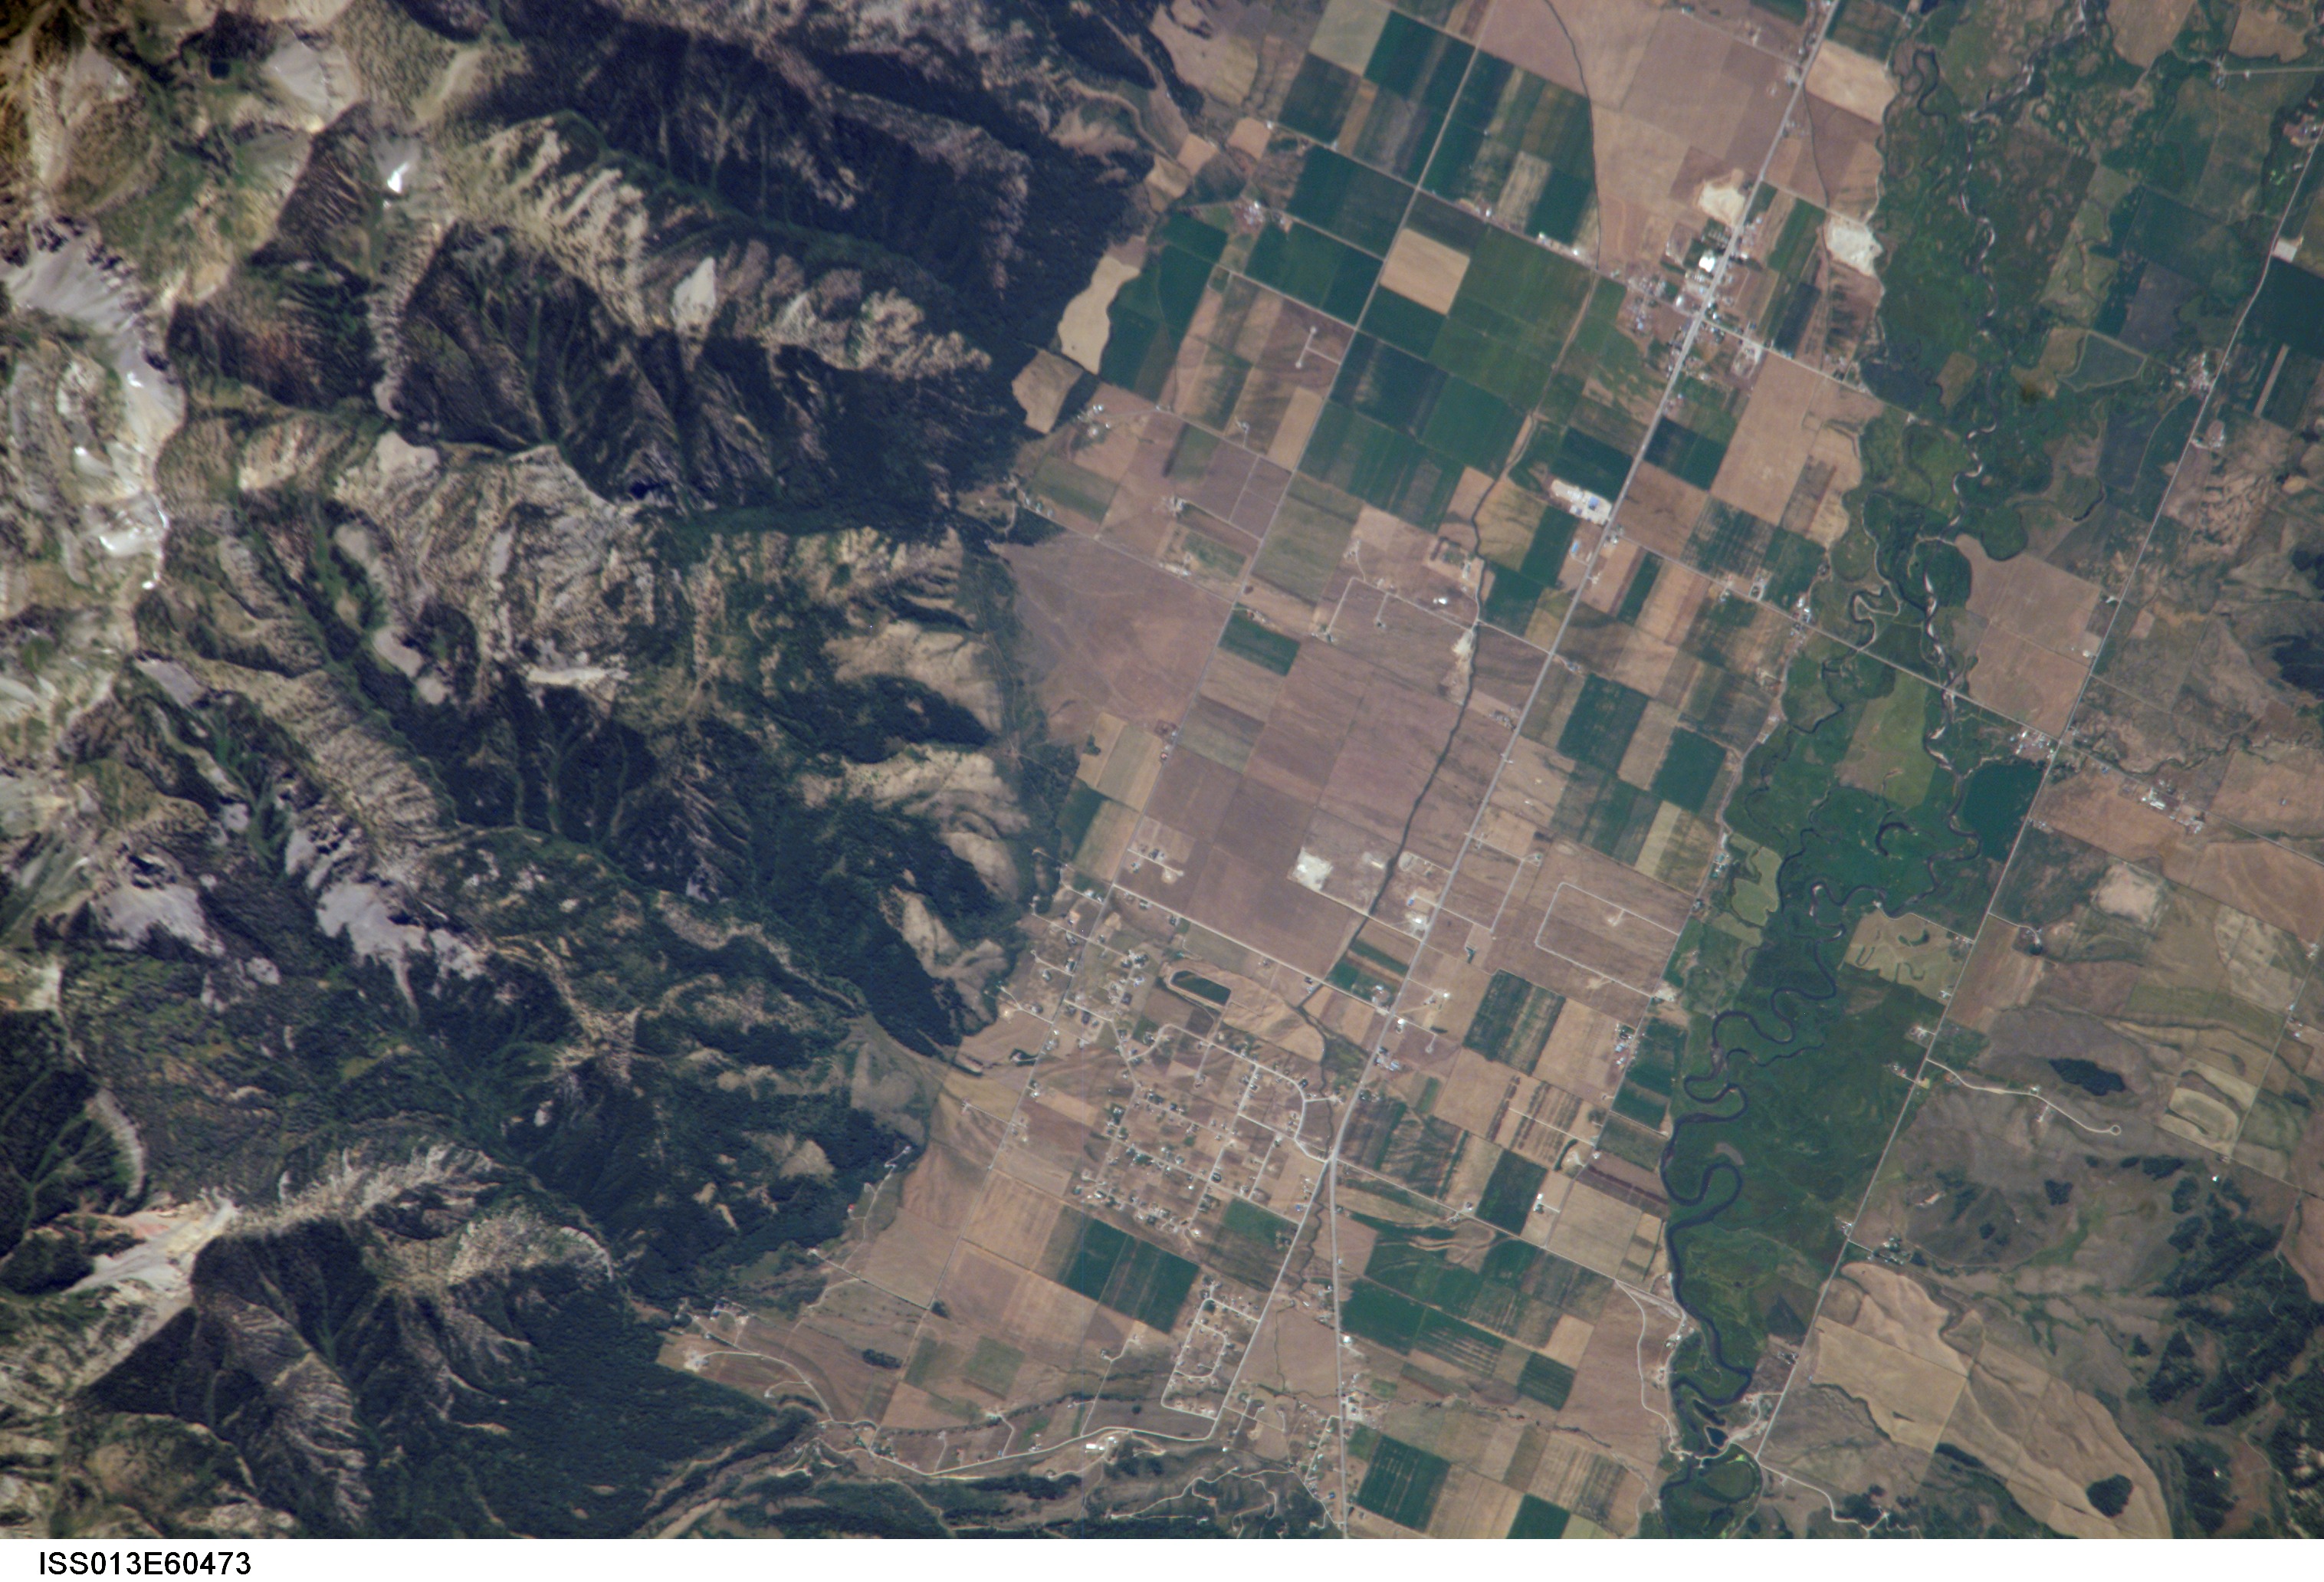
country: USA-WYOMING
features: SALT R. V., AGR., FOR., ROADS
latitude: 43.0
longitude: -111.0
